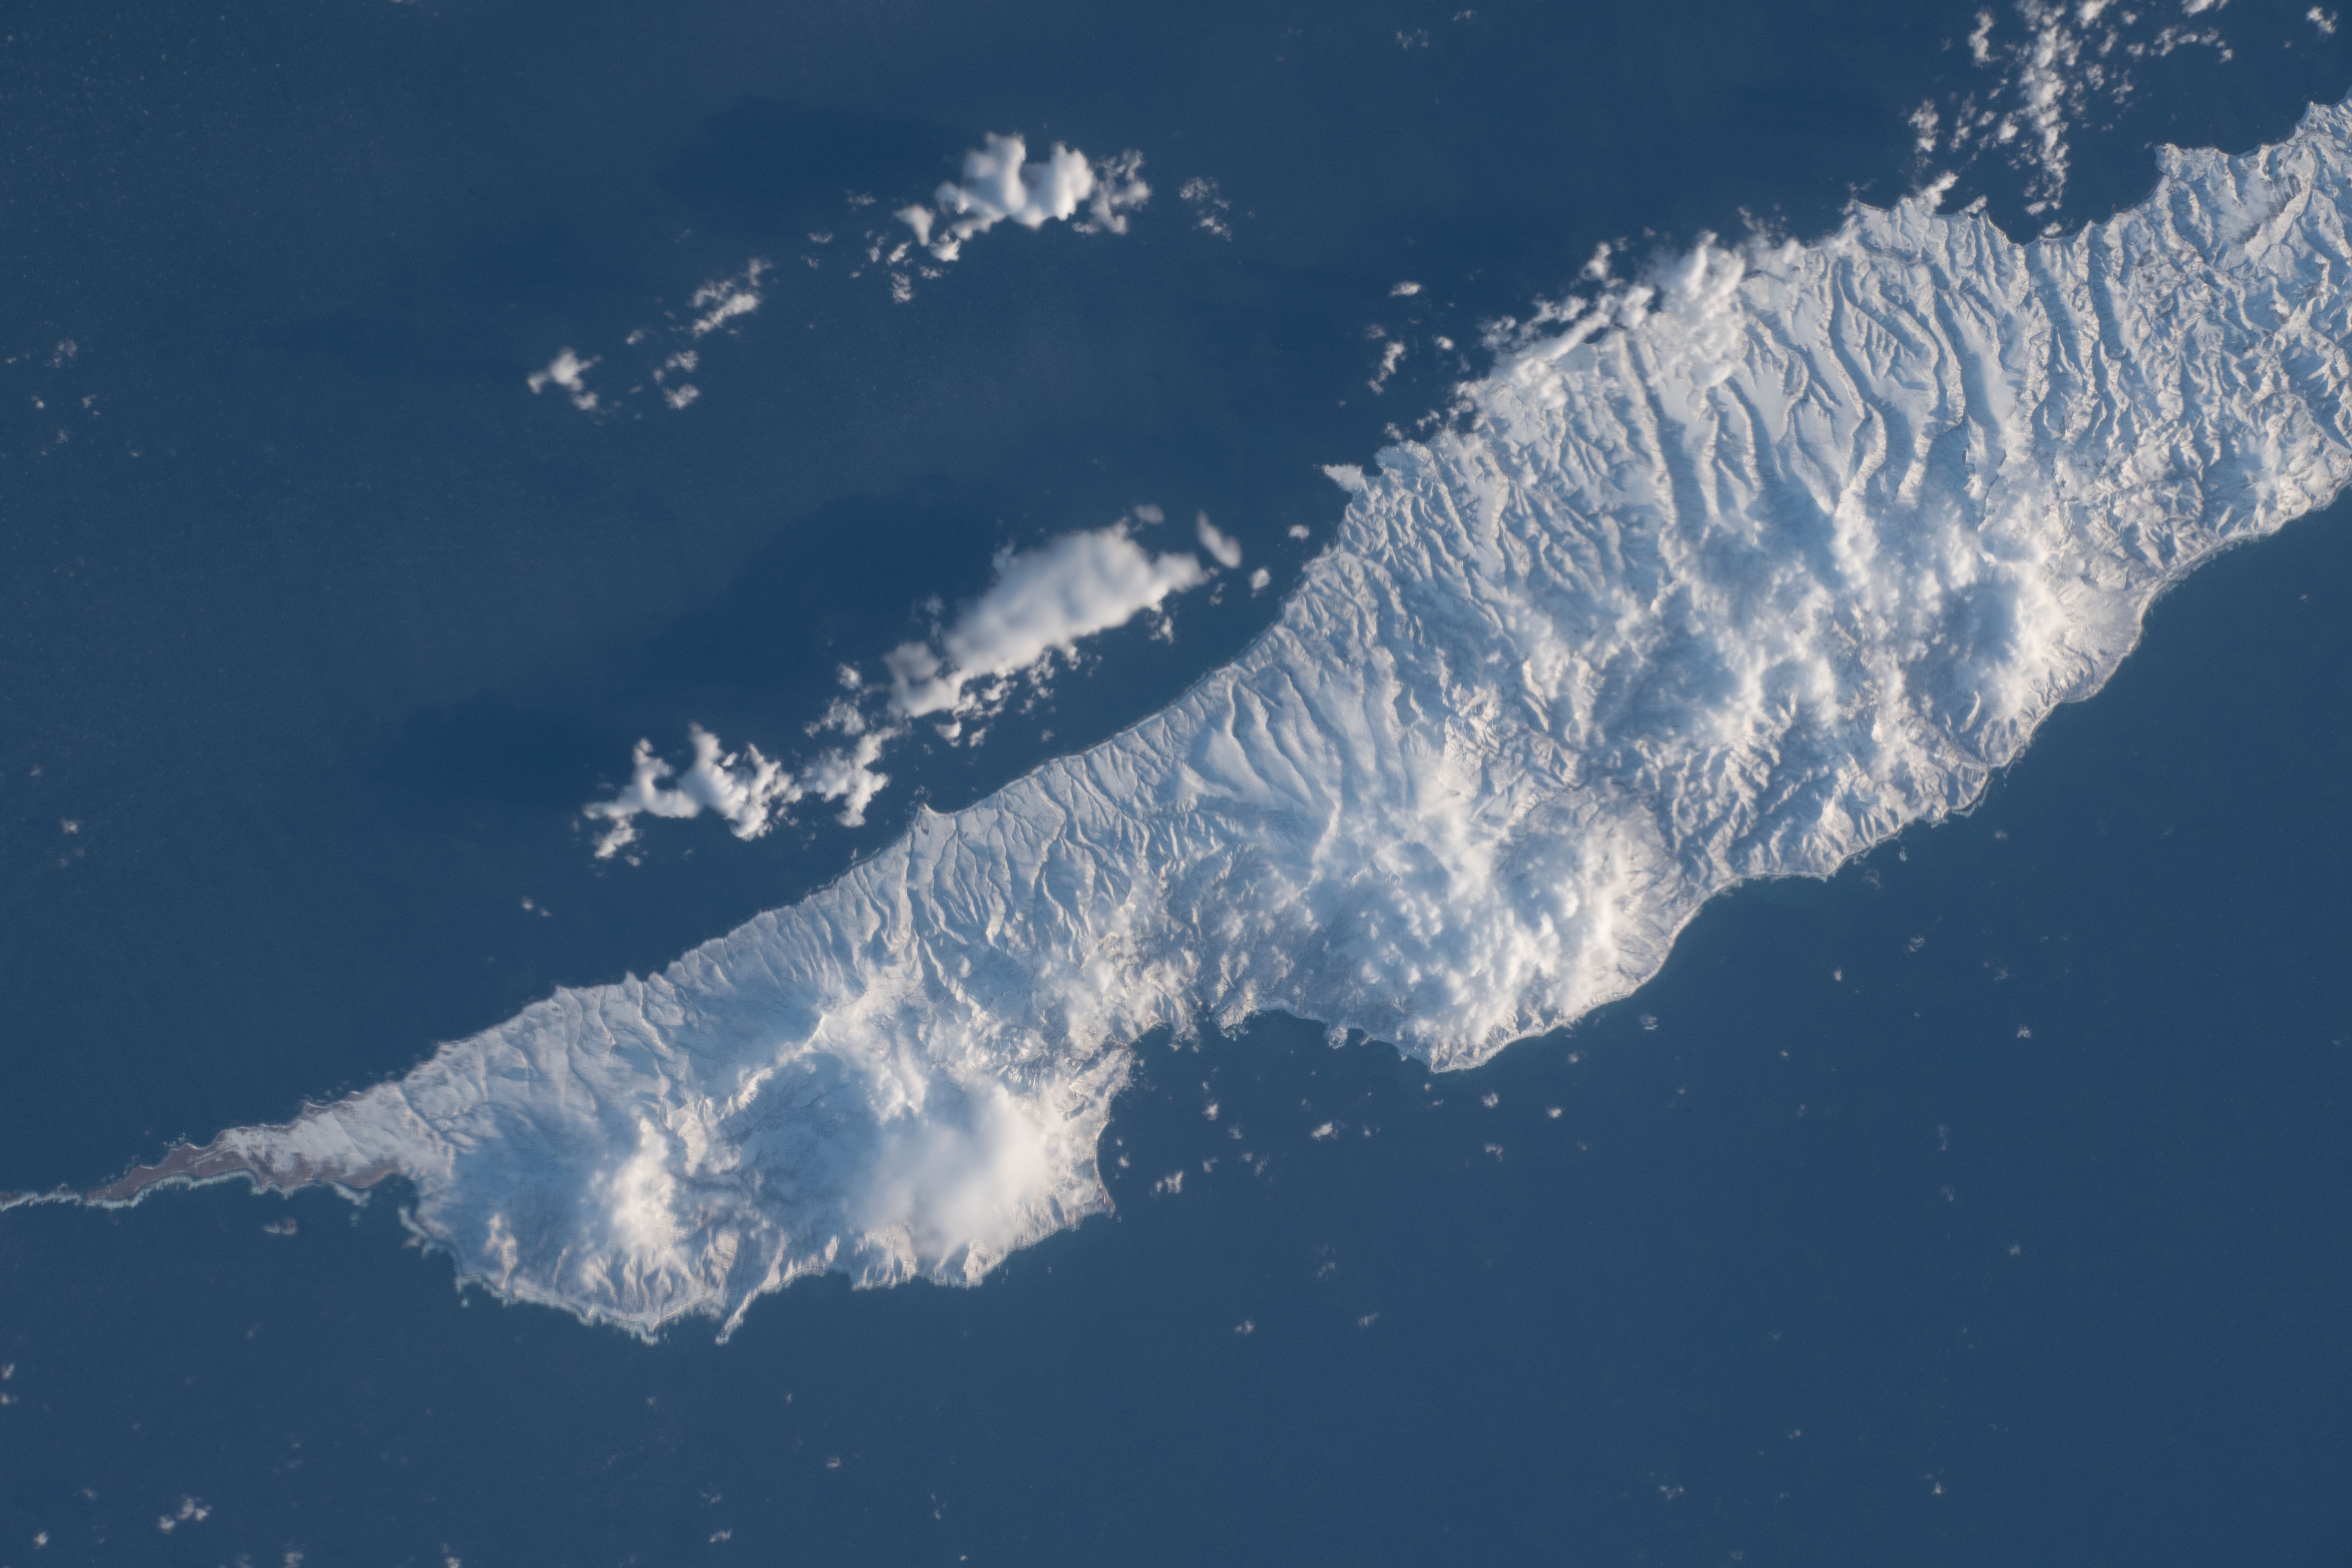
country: RUSSIAN FEDERATION
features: URUP ISLAND
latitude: 46.1
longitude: 150.2
